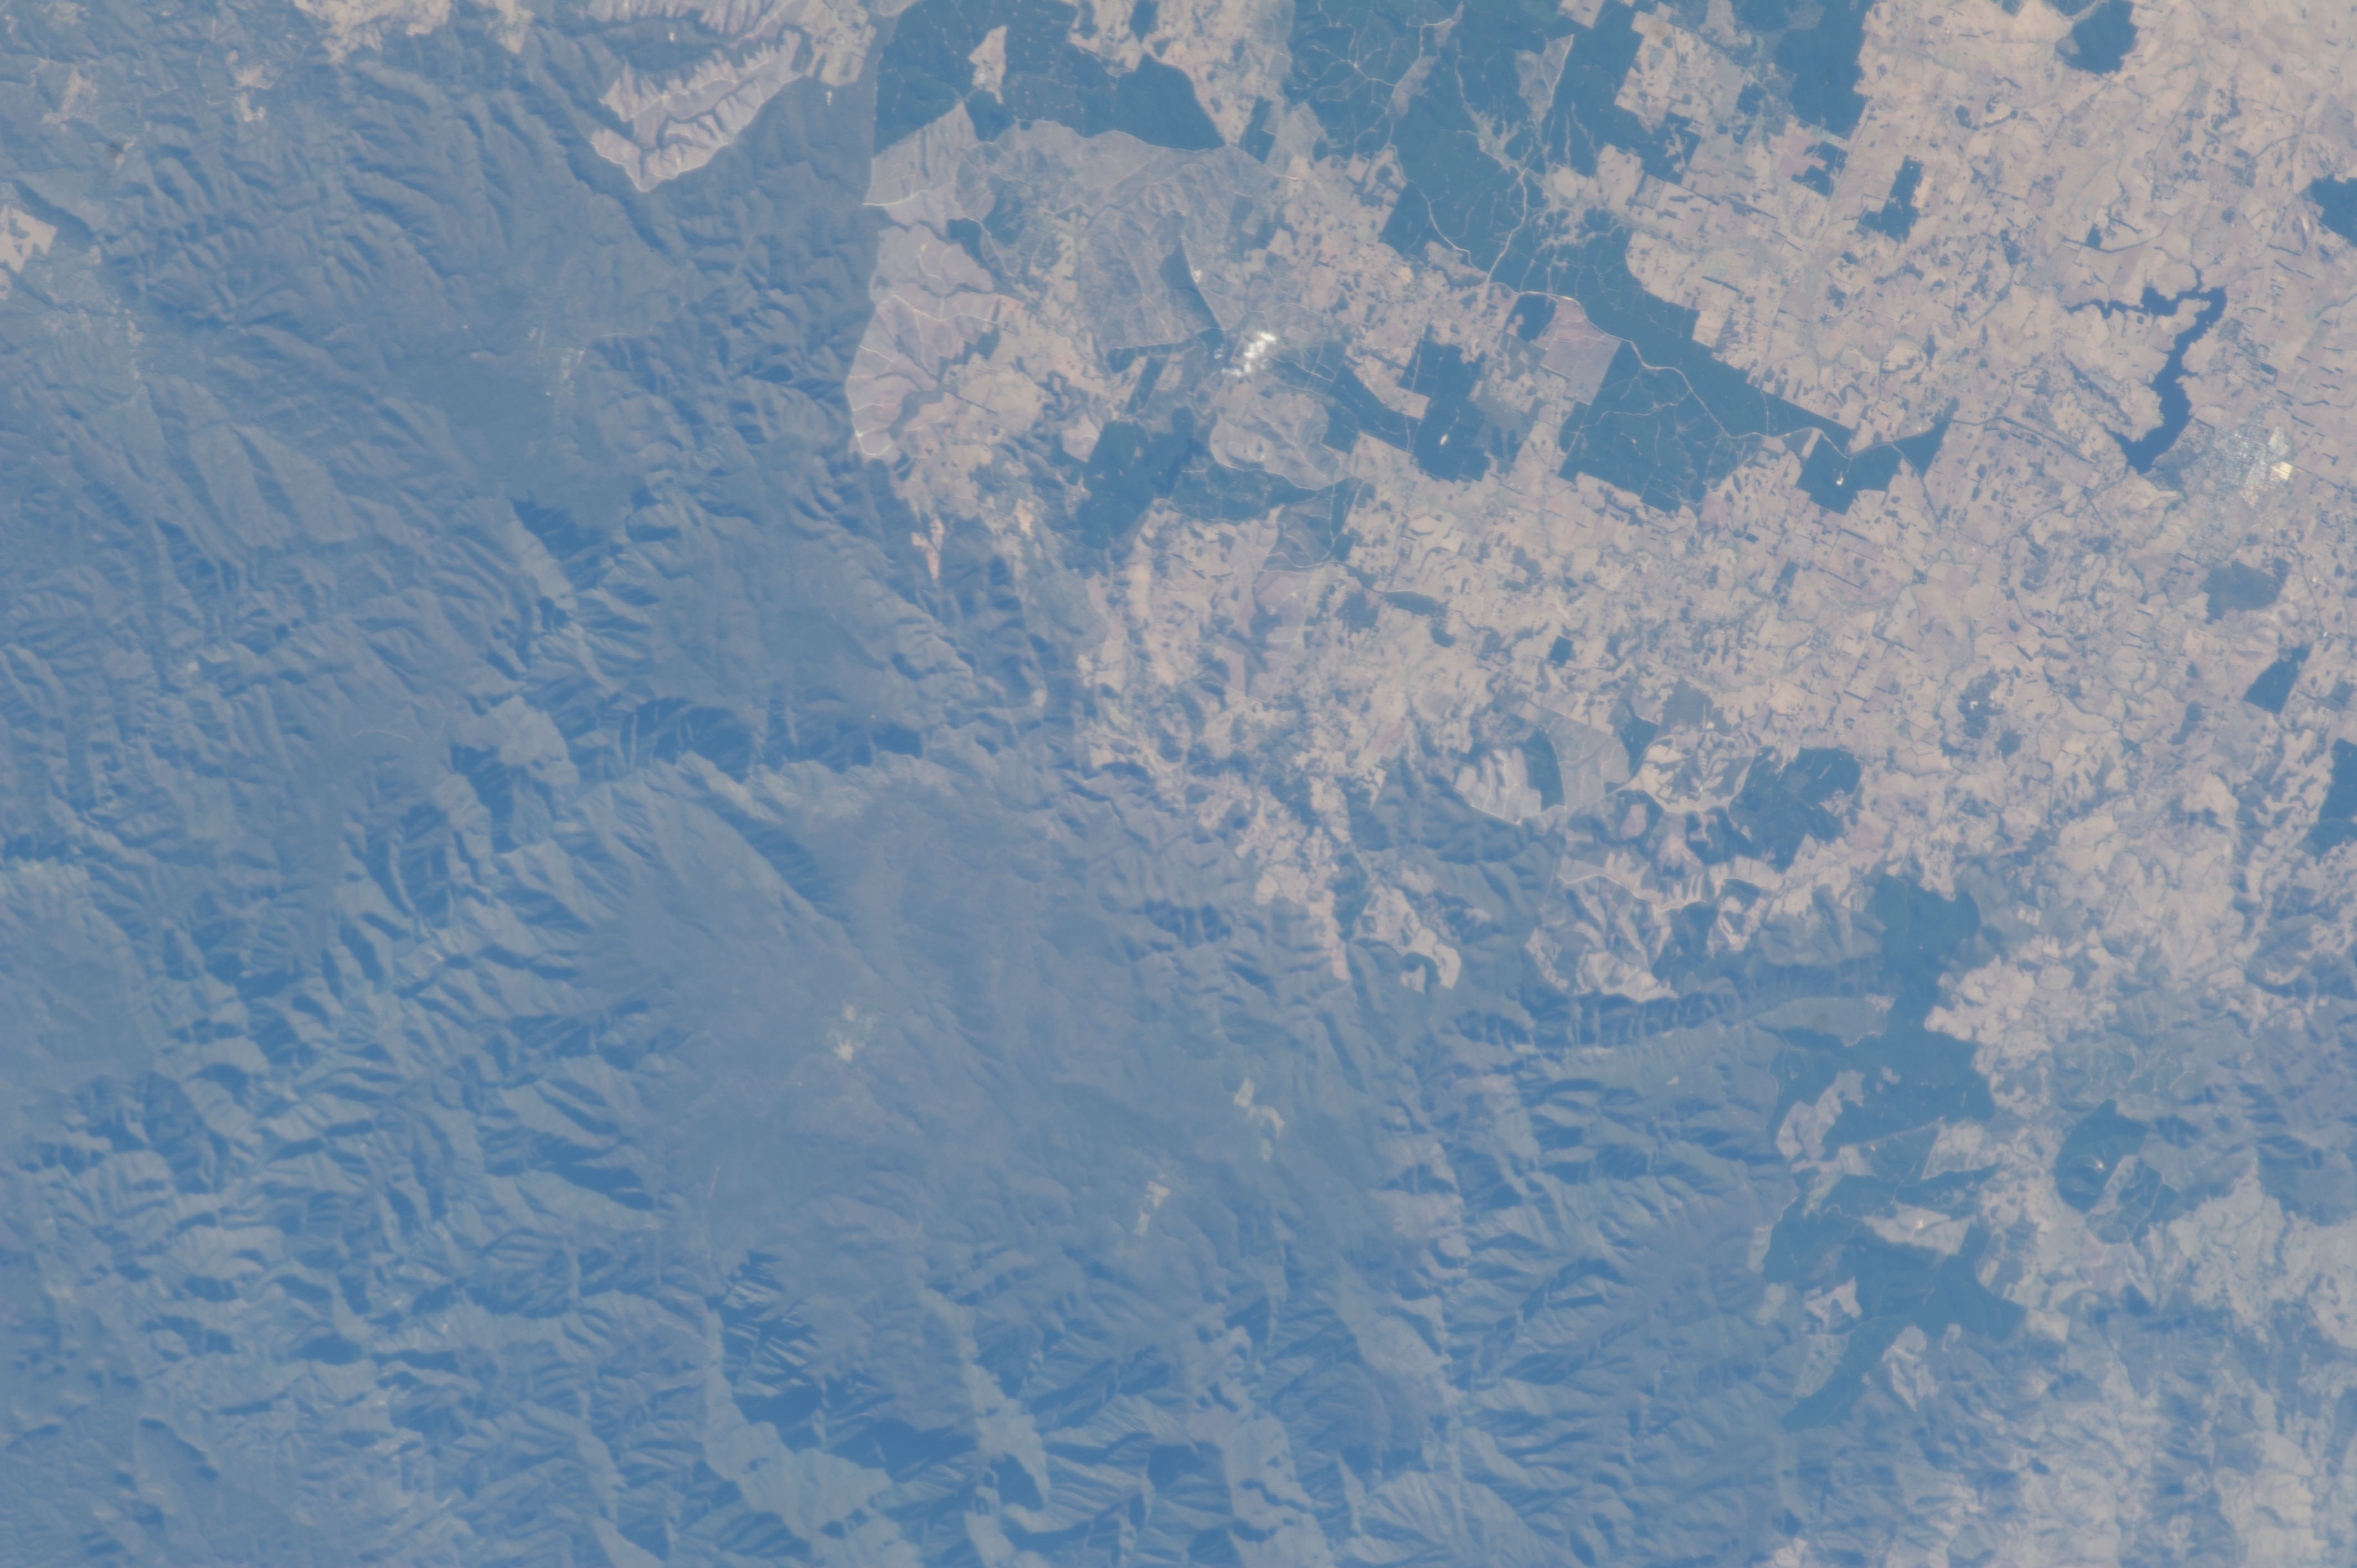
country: AUSTRALIA-NSW
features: KANANGRA-BOYD NATIONAL PARK, AGR.
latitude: -33.9
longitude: 150.2
